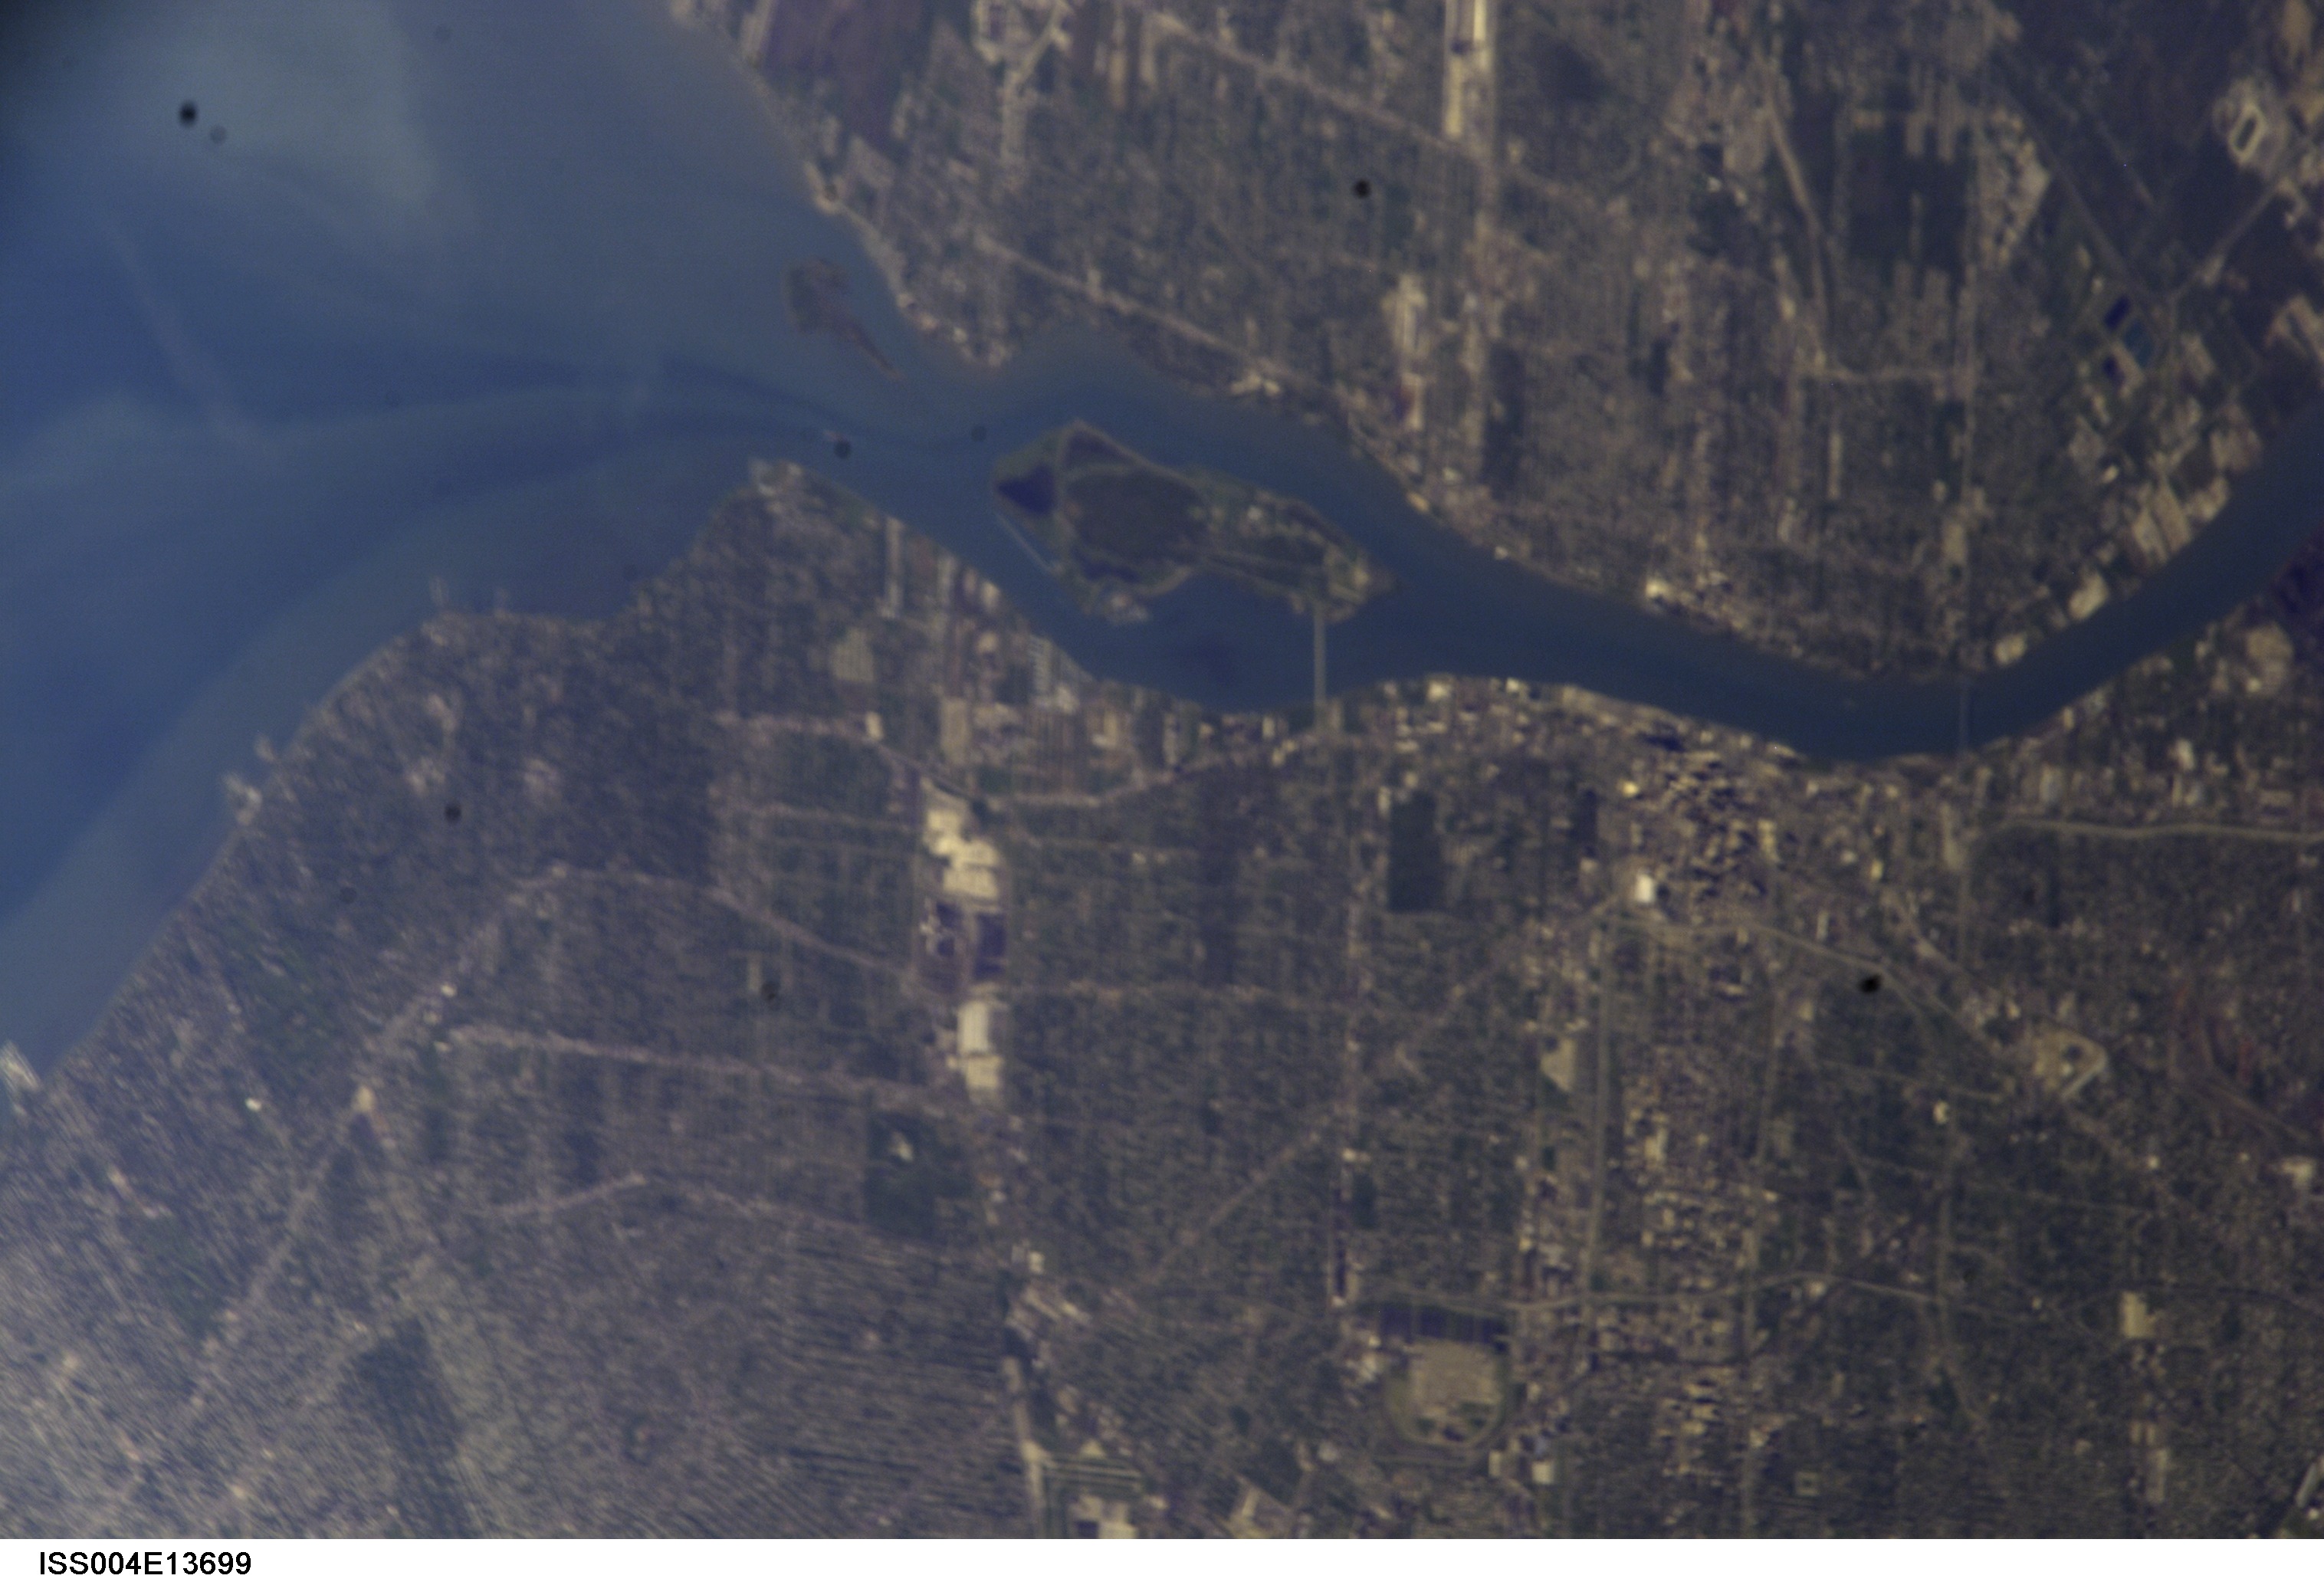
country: USA-MICHIGAN
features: DETROIT, SOFT FOCUS
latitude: 42.5
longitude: -83.0
